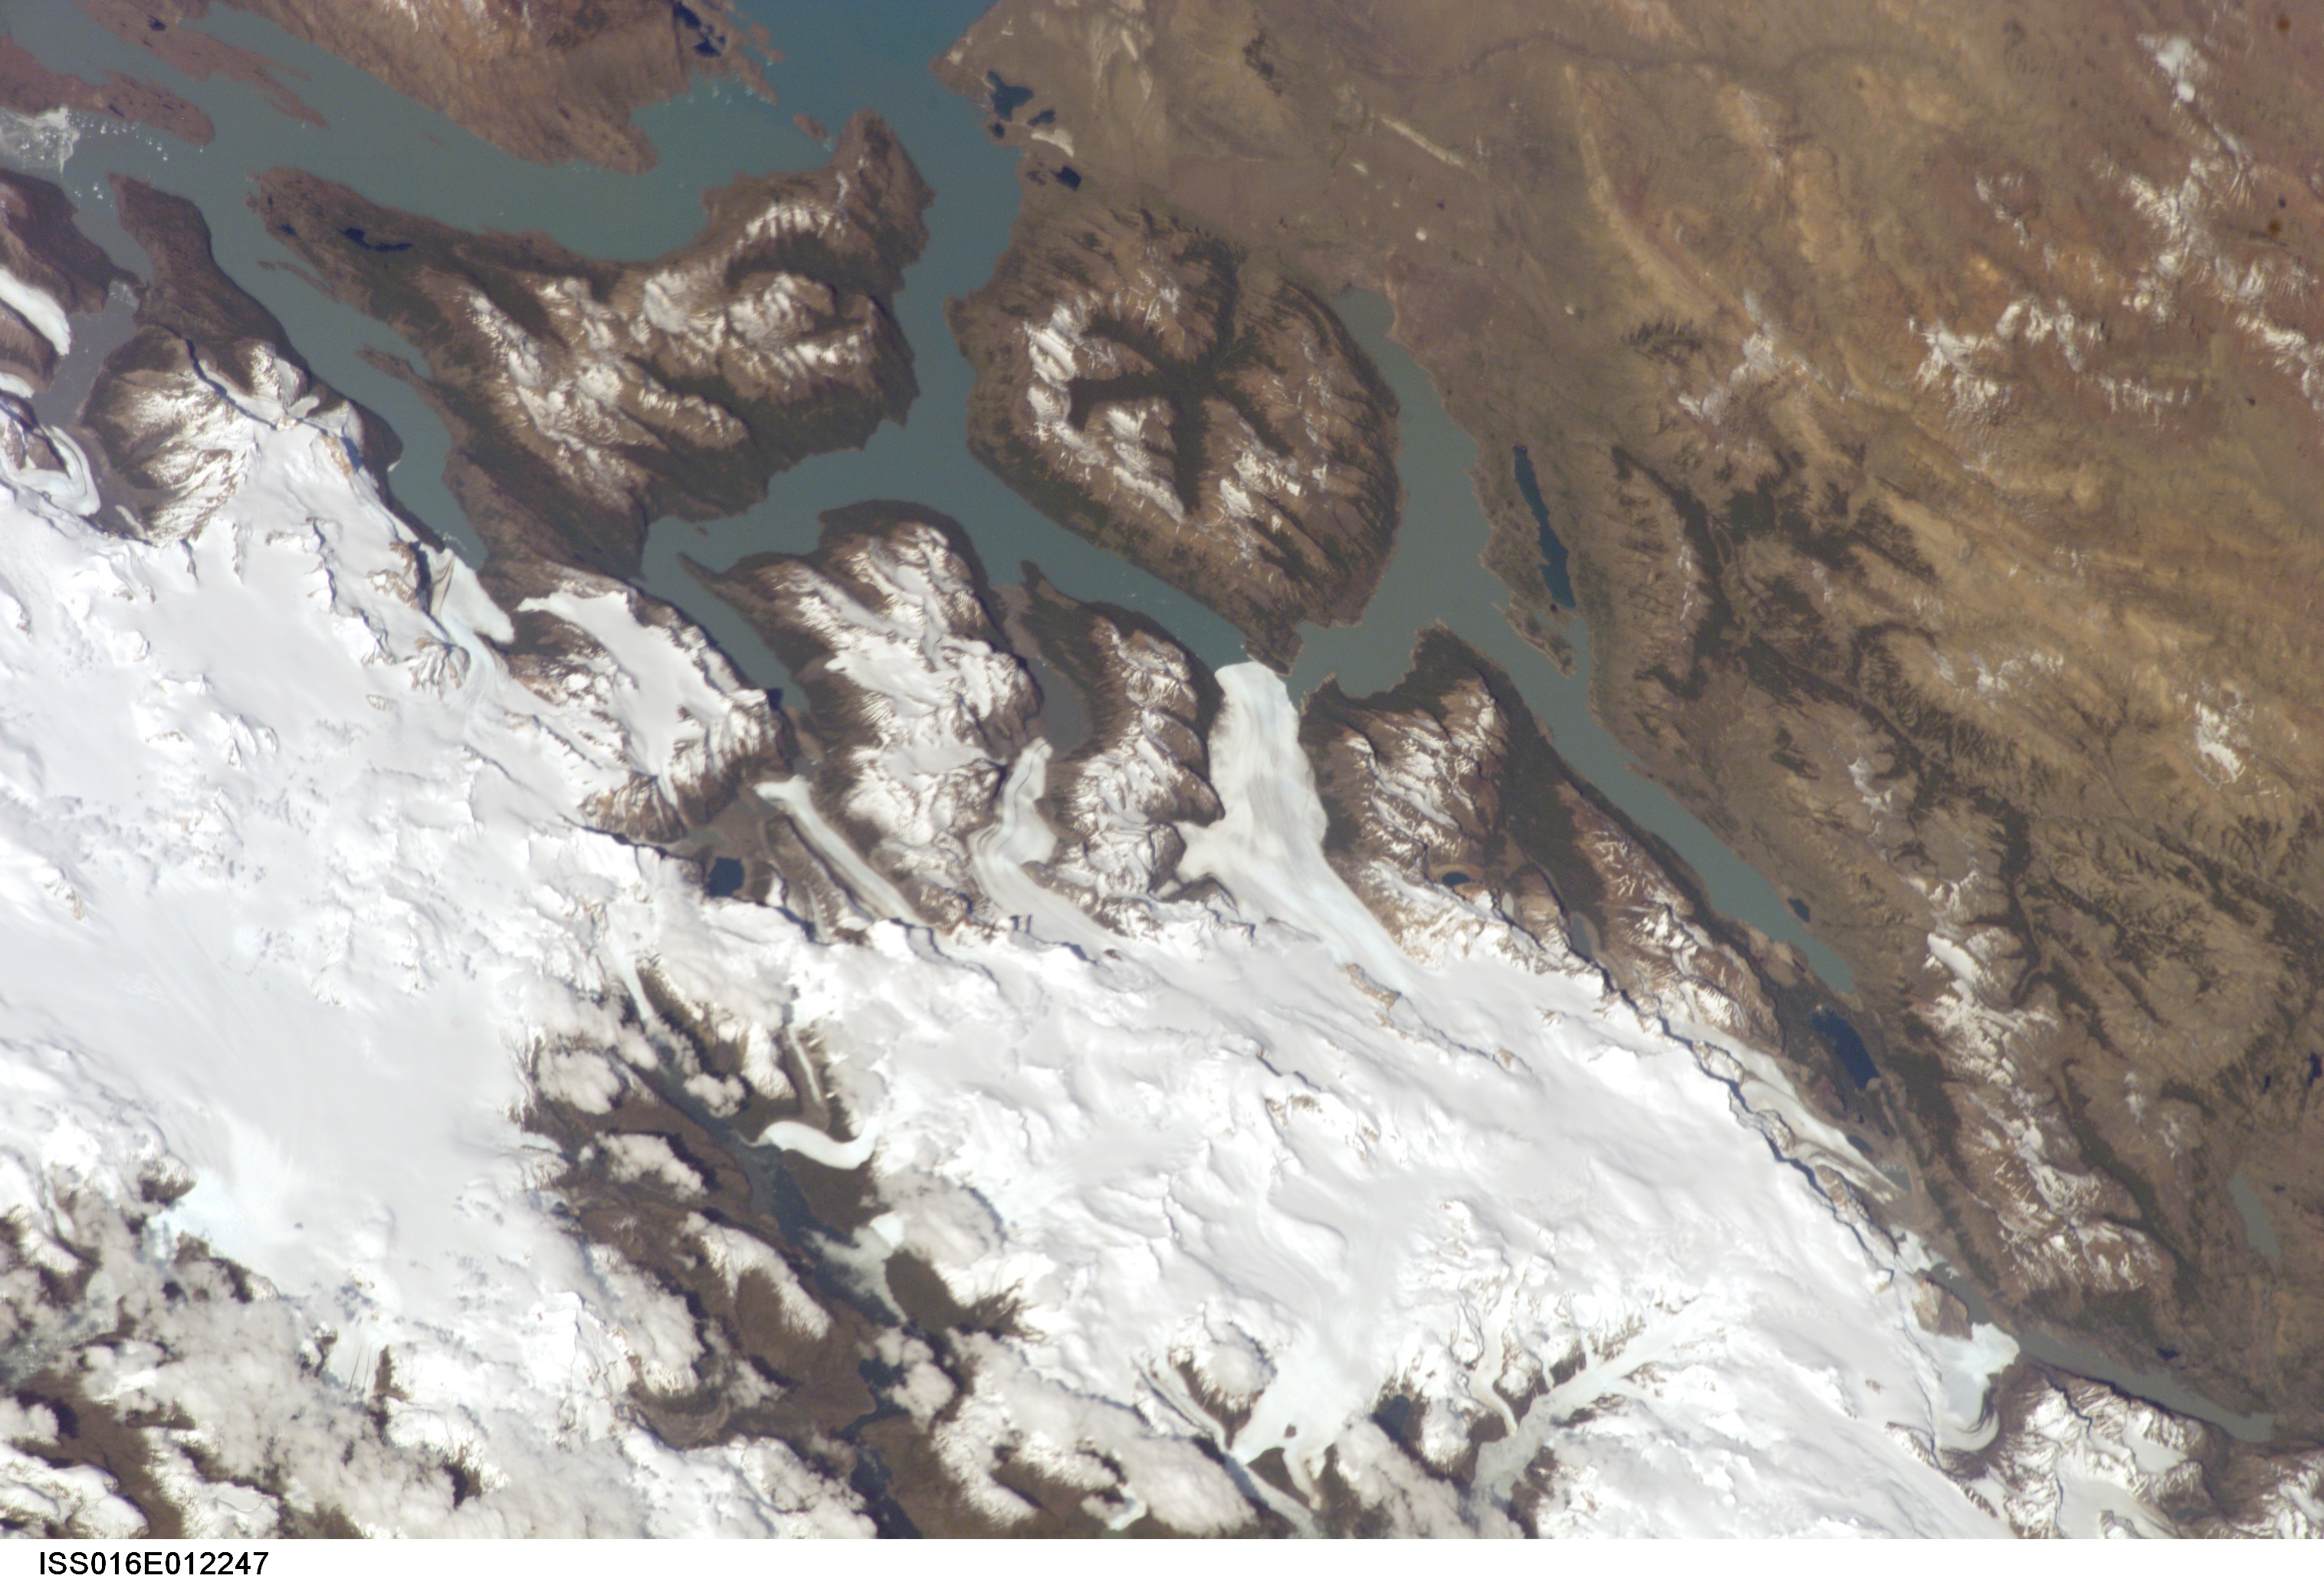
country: ARGENTINA
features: PERITO MORENO GL., ICE FIELD
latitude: -50.5
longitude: -73.0
